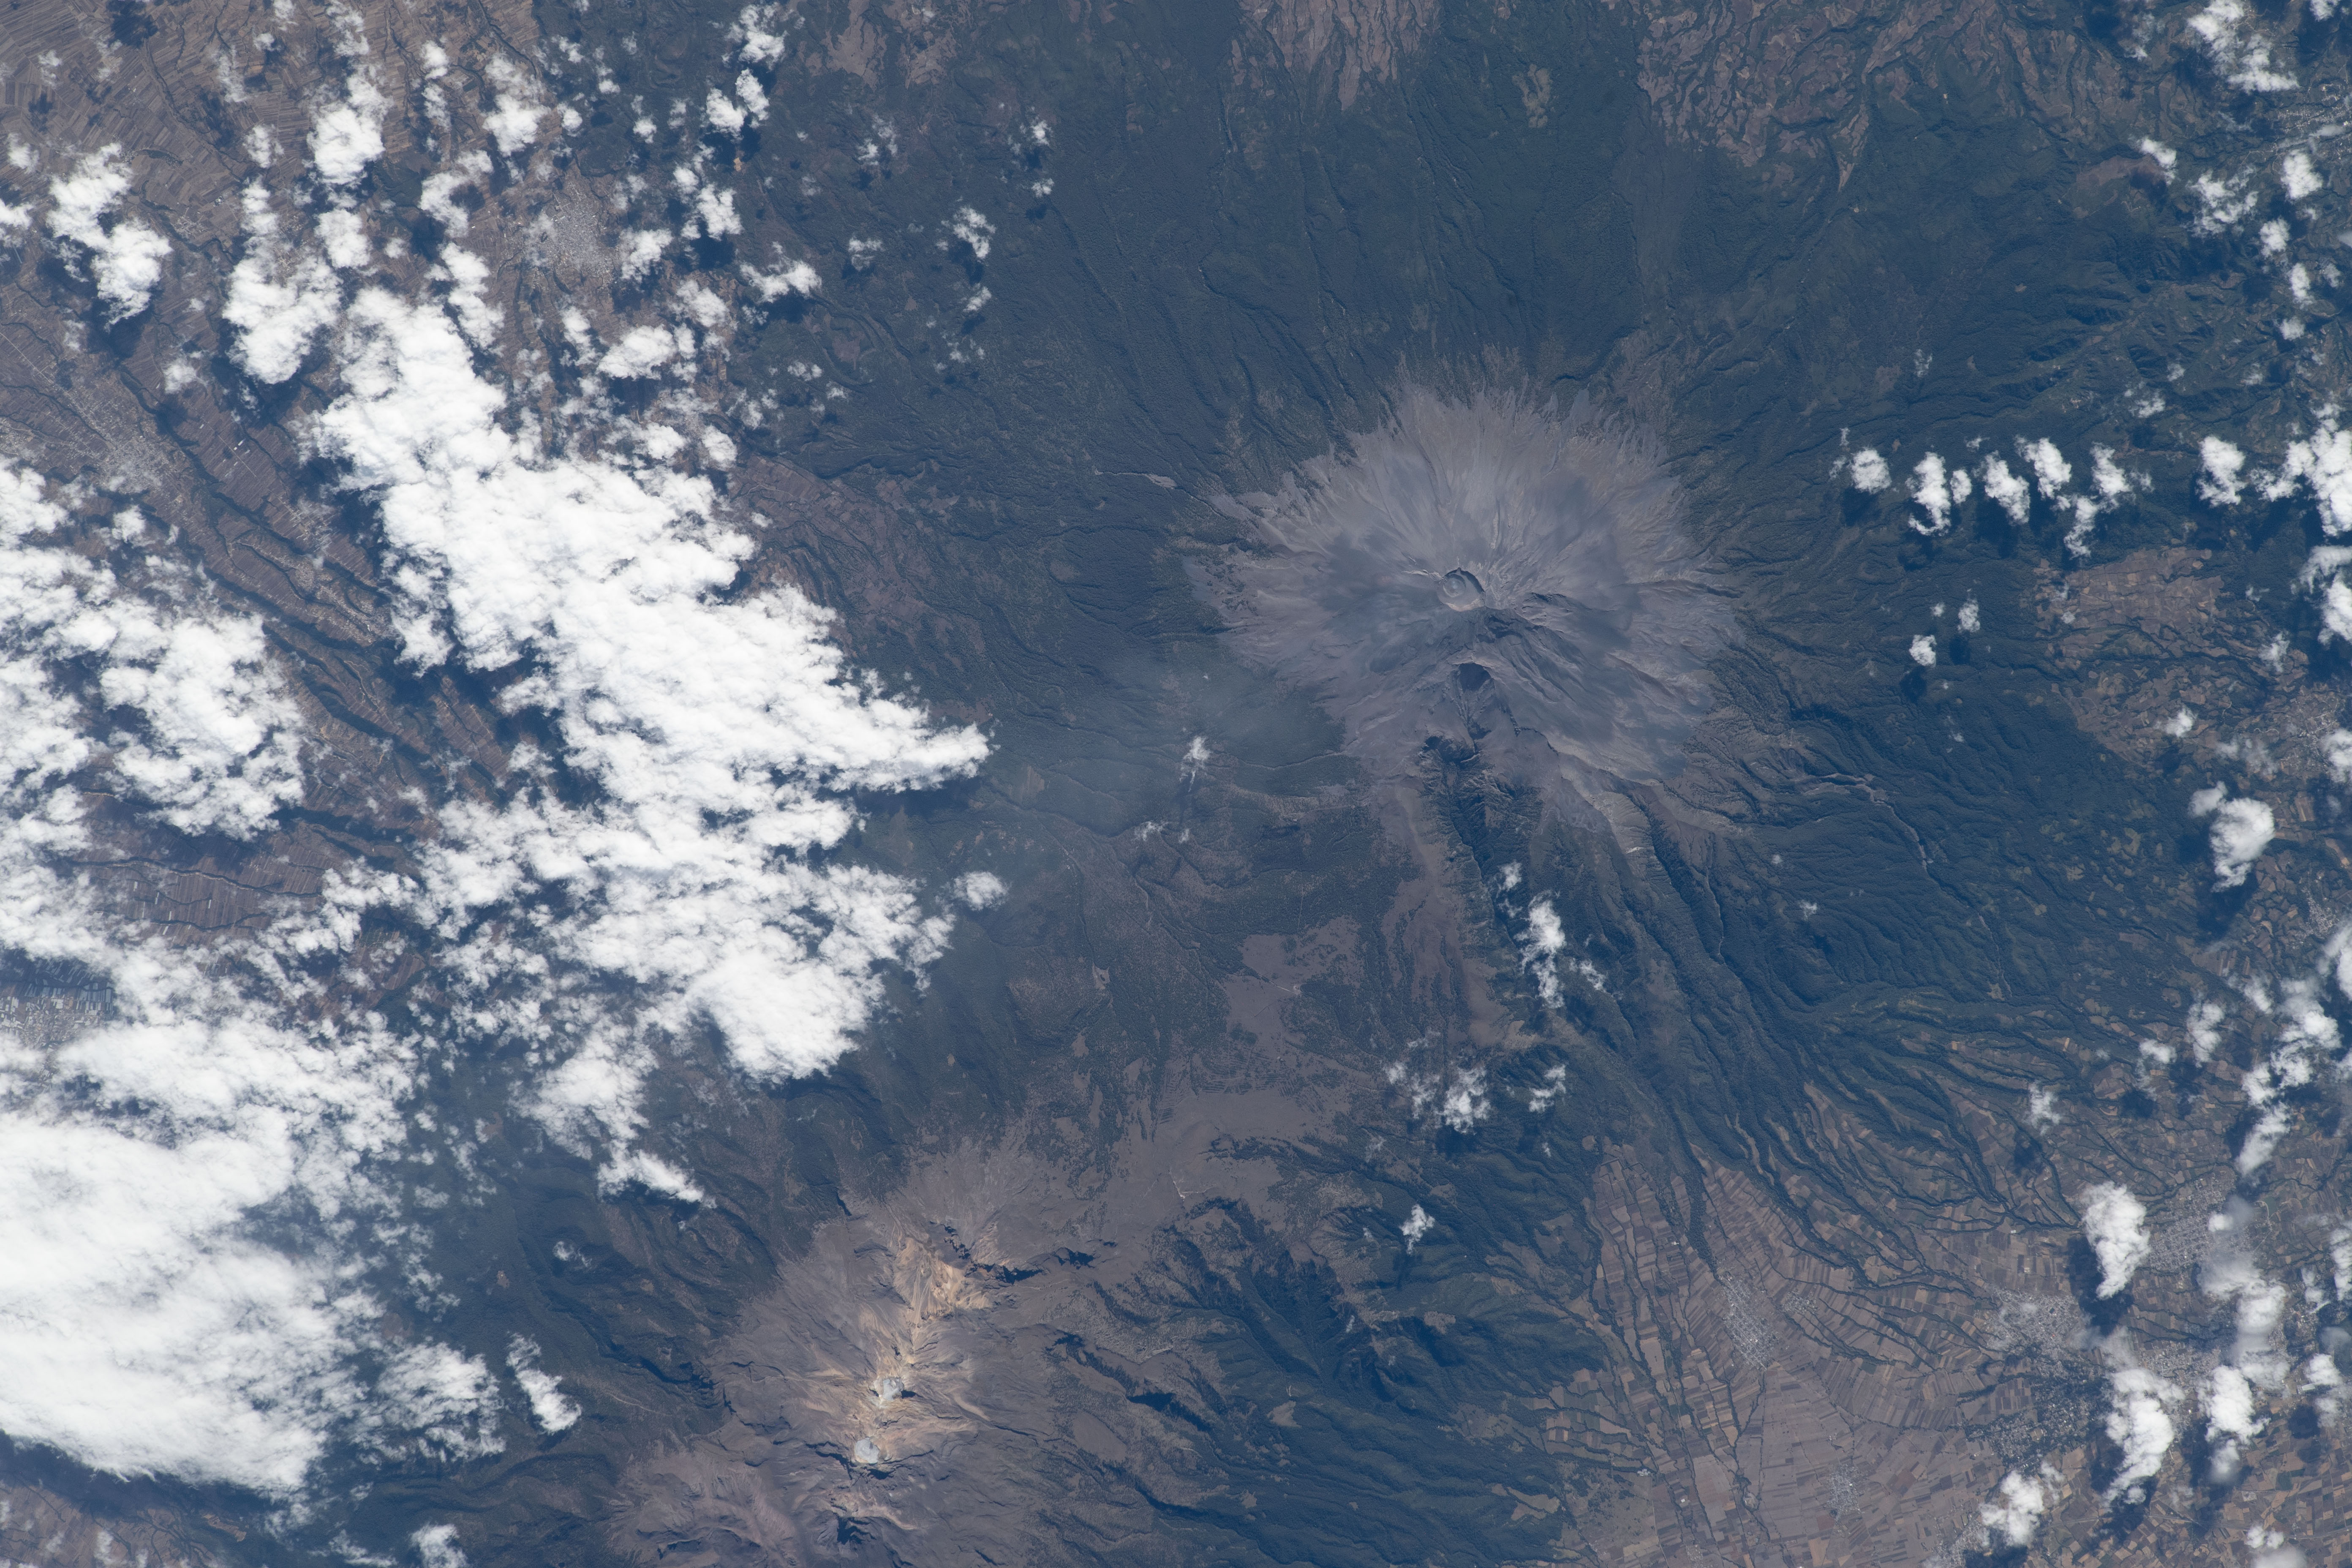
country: MEXICO
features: POPOCATEPETL VOLCANO
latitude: 19.1
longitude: -98.6
